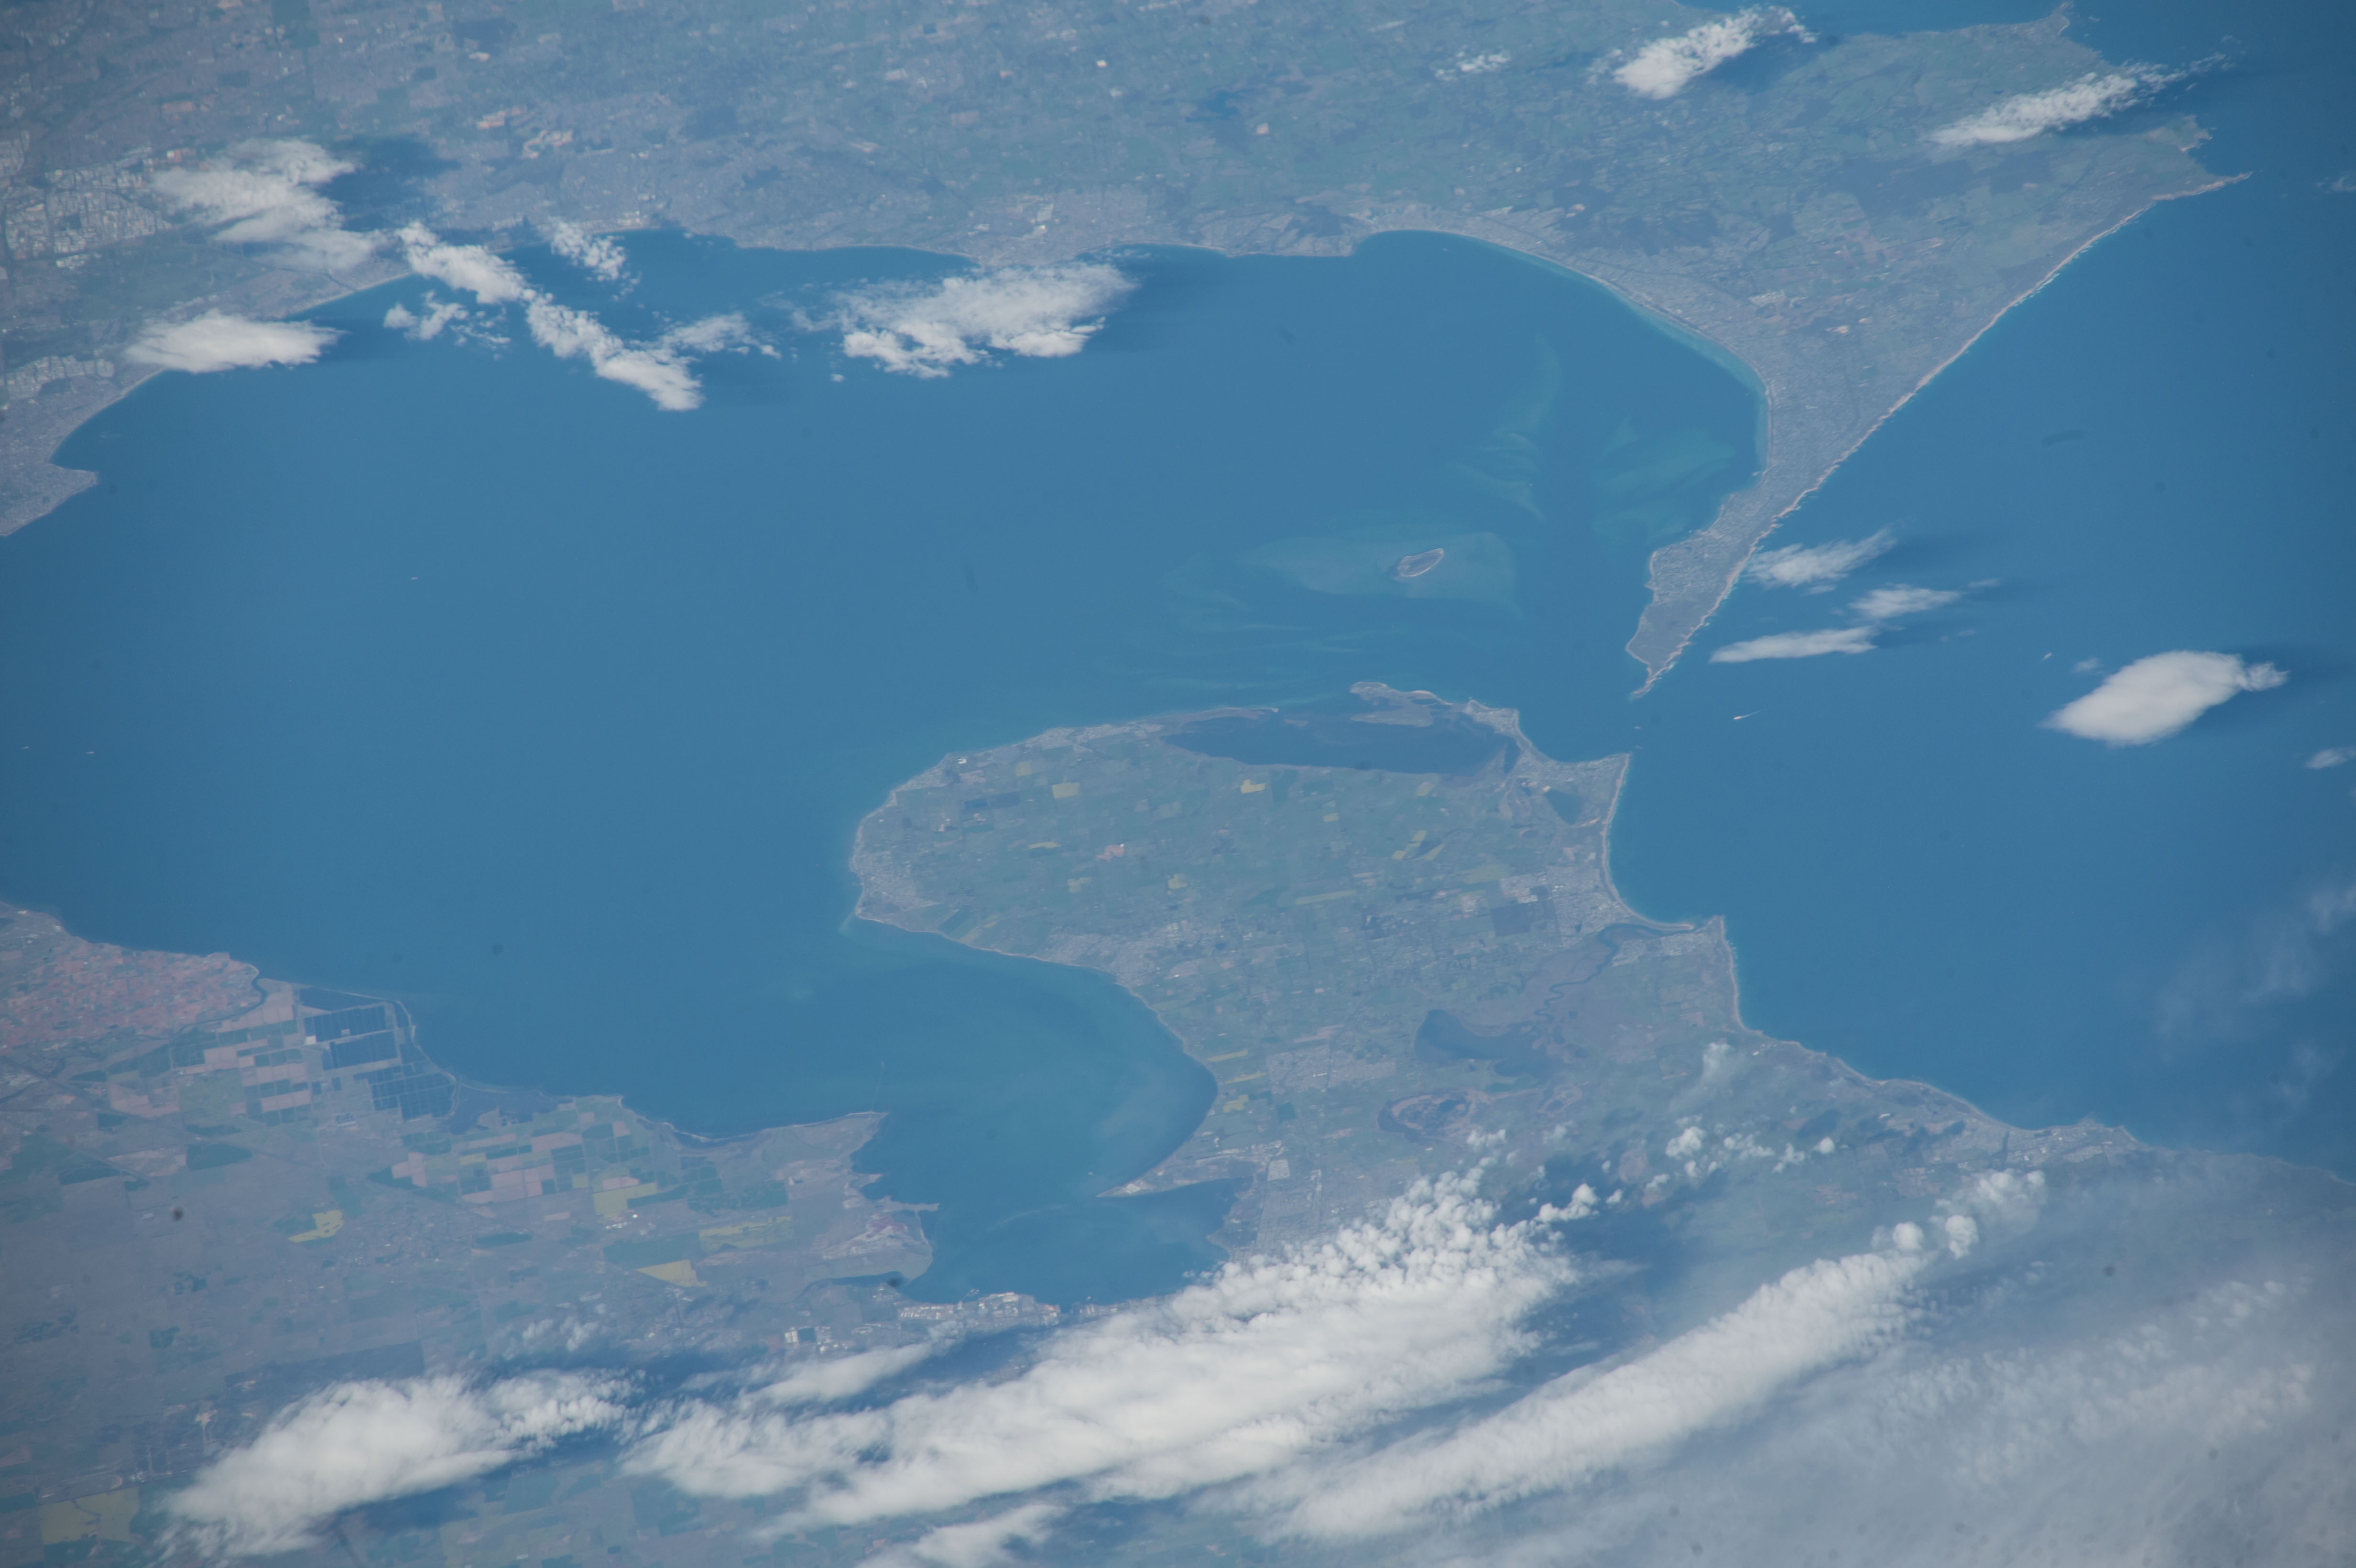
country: AUSTRALIA-V
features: AUSTRALIA, VICTORIA, PORT PHILLIP BAY, SWAN BAY, SWAN ISLAND, PORTSEA, MUD ISLANDS RESERVE, STINGAREE BAY, CORIO BAY, POINT WILSON, POINT HENRY, MORDIALLOC-PORTSEA FORESHORE,ST LEONARDS, VICTORIA, AUSTRALIA,MELBOURNE AUSTRALIA, QUEENSCLIFF AUSTRALIA, MORNINGTON PENINSULA, PORT PHILLIP BAY, CORIO BAY, AVALON AIRPORT (YMAV), RAAF WILLIAMS (YMPC), MELBOURNE MOORABBIN AIRPORT (YMMB)
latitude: -38.2
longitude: 144.7
